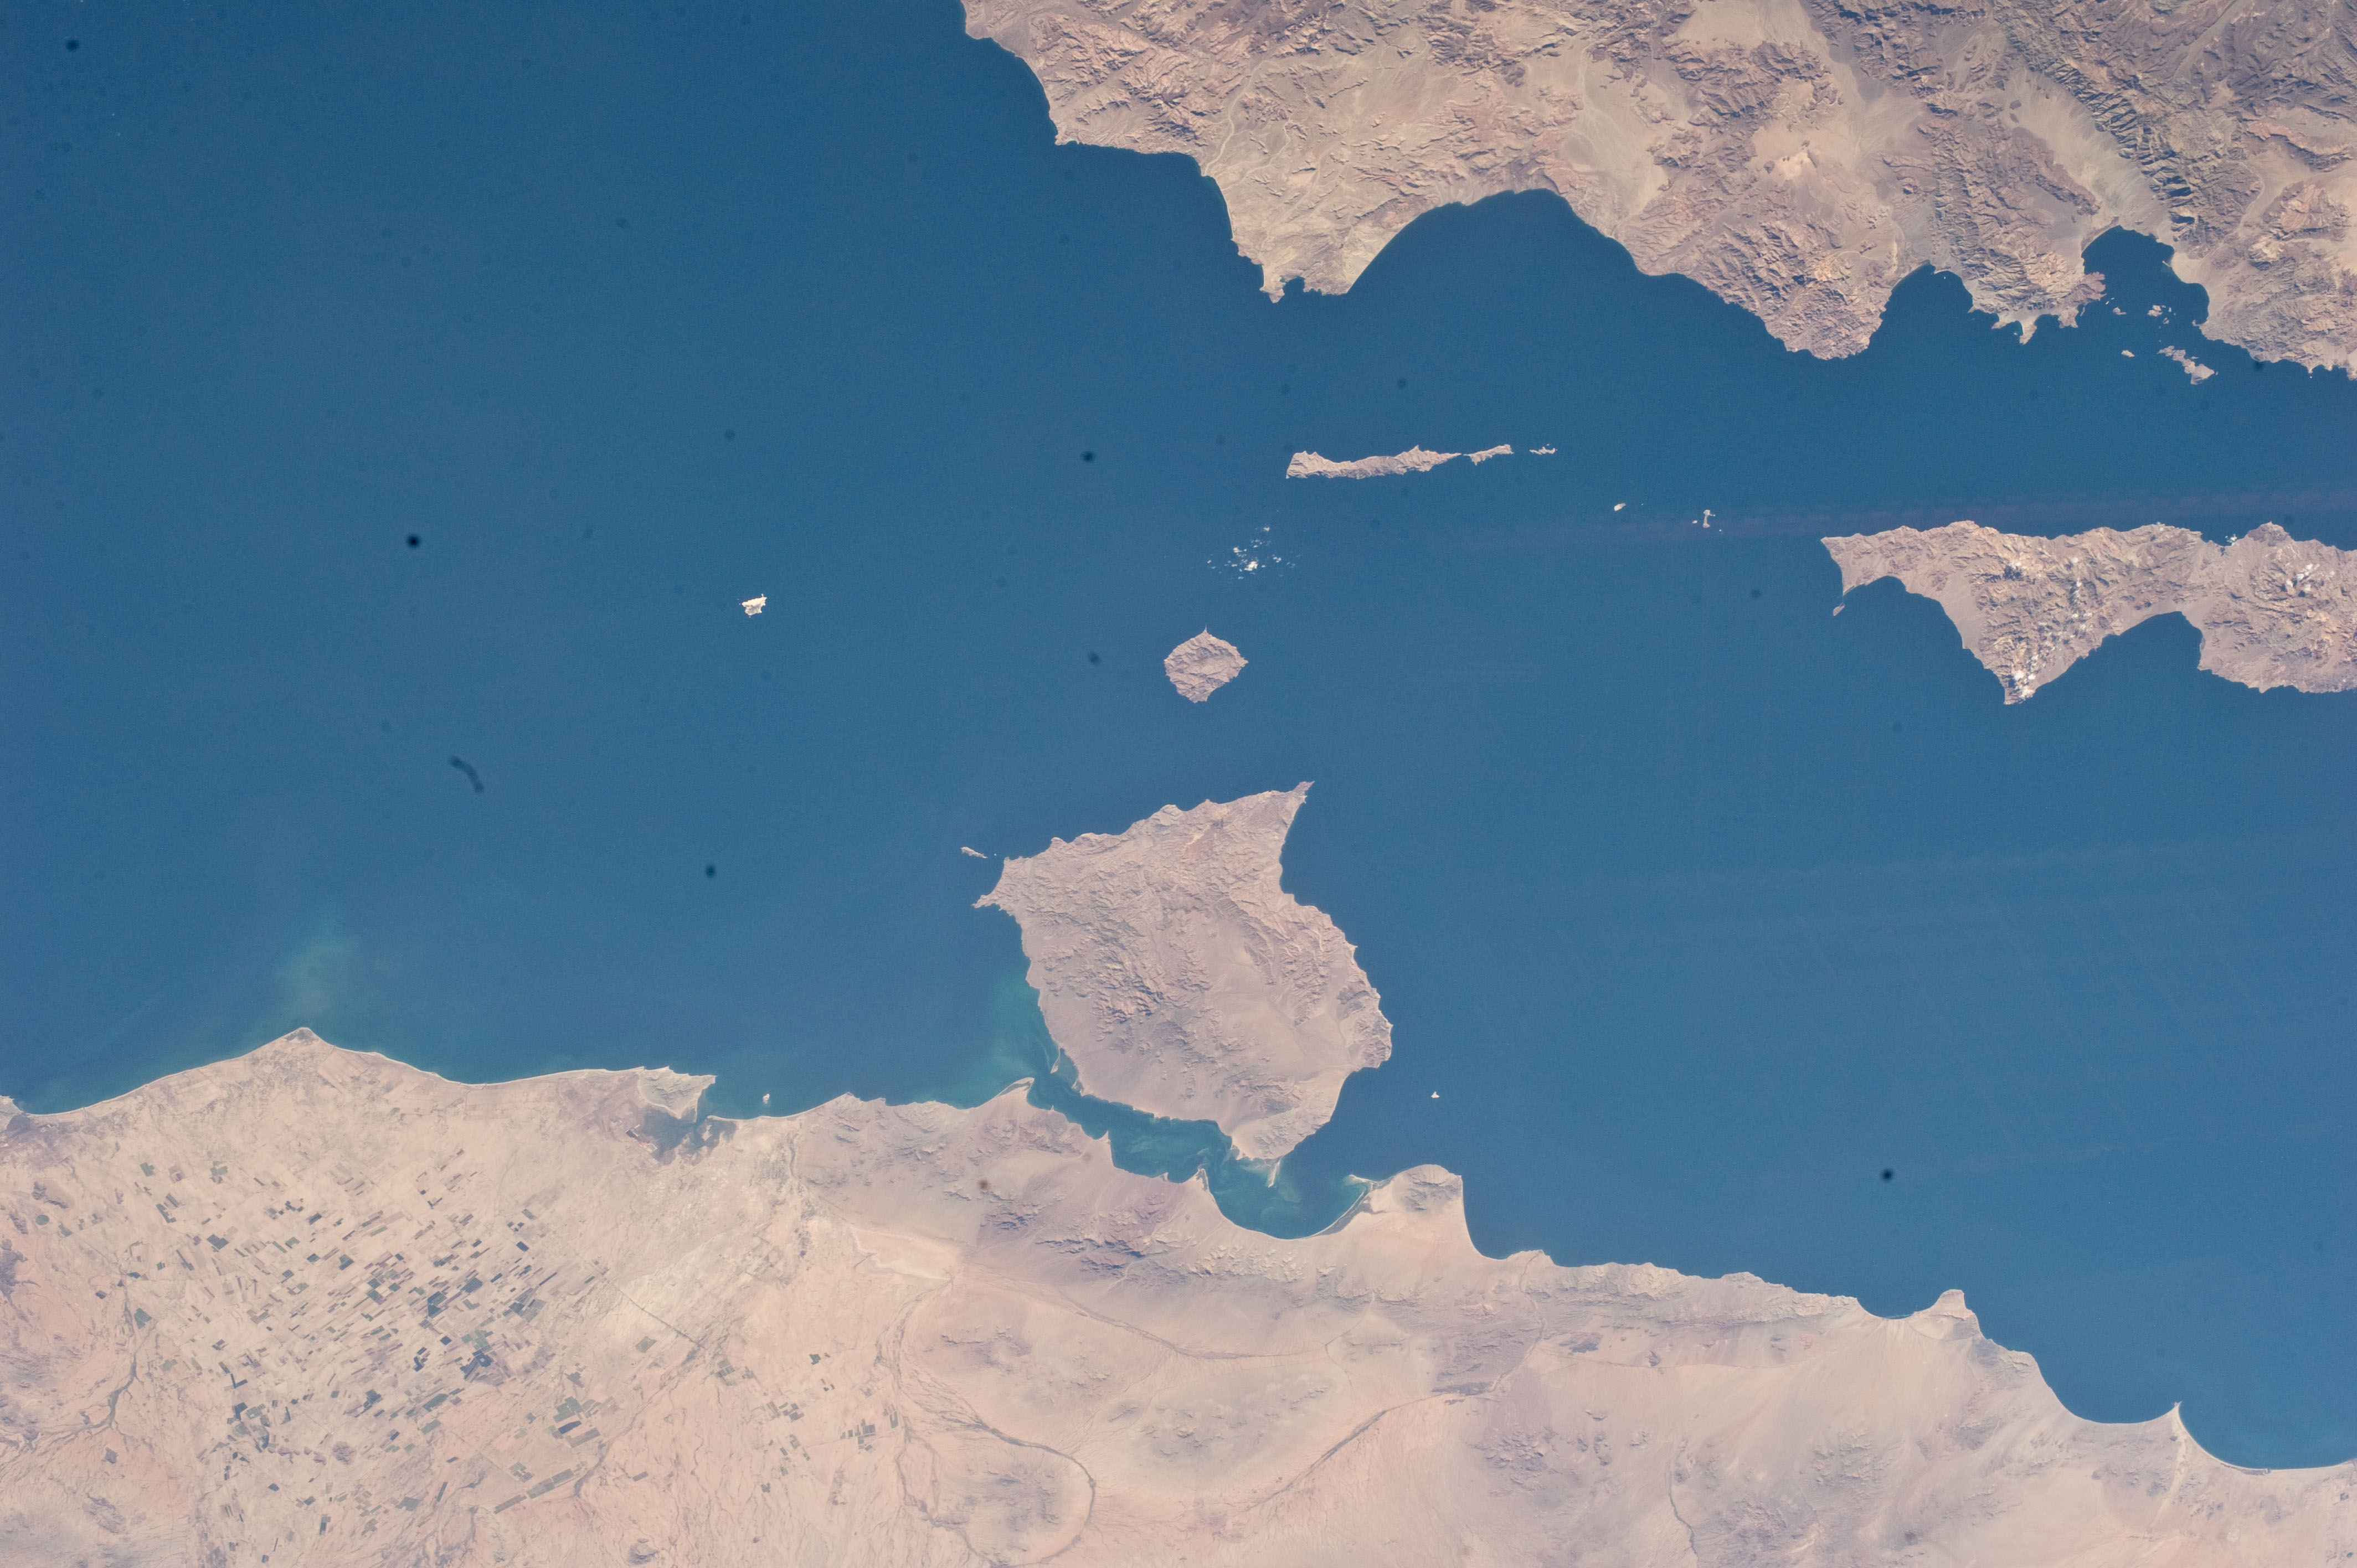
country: MEXICO
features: G. OF CALIFORNIA, TIBURON I., SAN ESTEBAN I., ANGEL DE LA GUARDA I., AGR.
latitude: 28.5
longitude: -112.5
